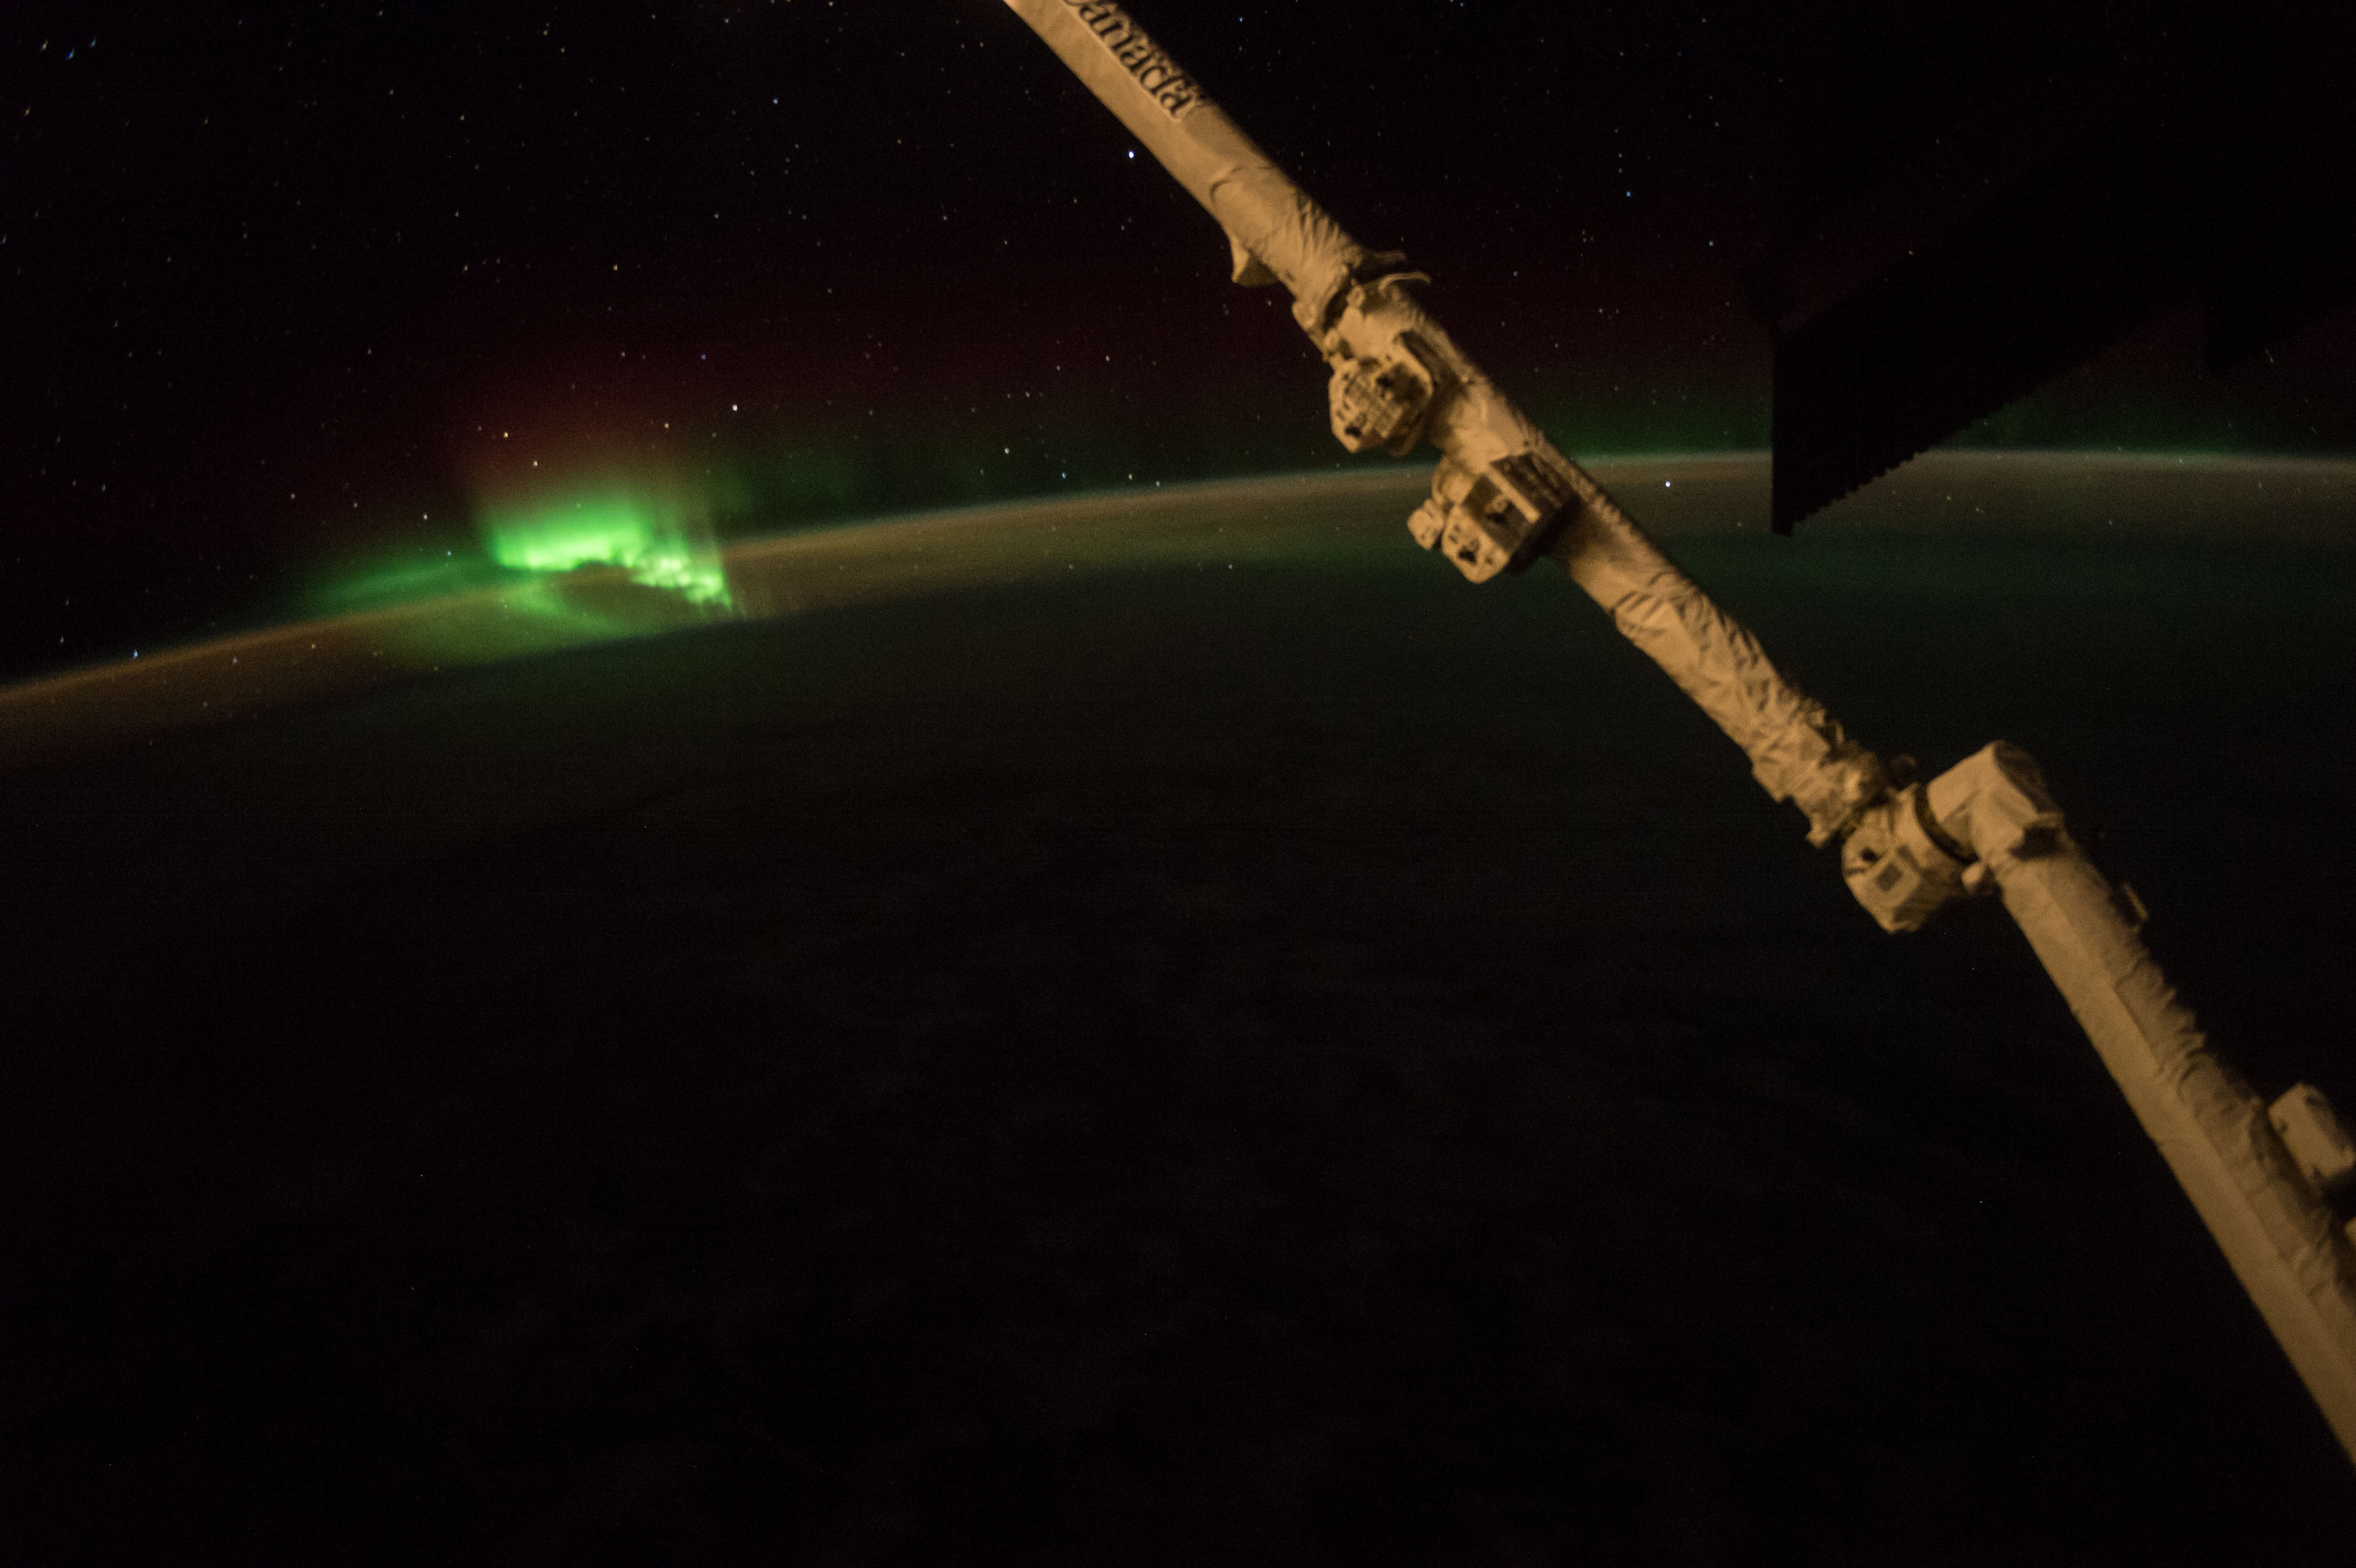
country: INDIAN OCEAN
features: PAN-EARTH ATMOSPHERIC LIMB, ISS, STAR FIELD, AIRGLOW, GREEN AURORA, RED AURORA
